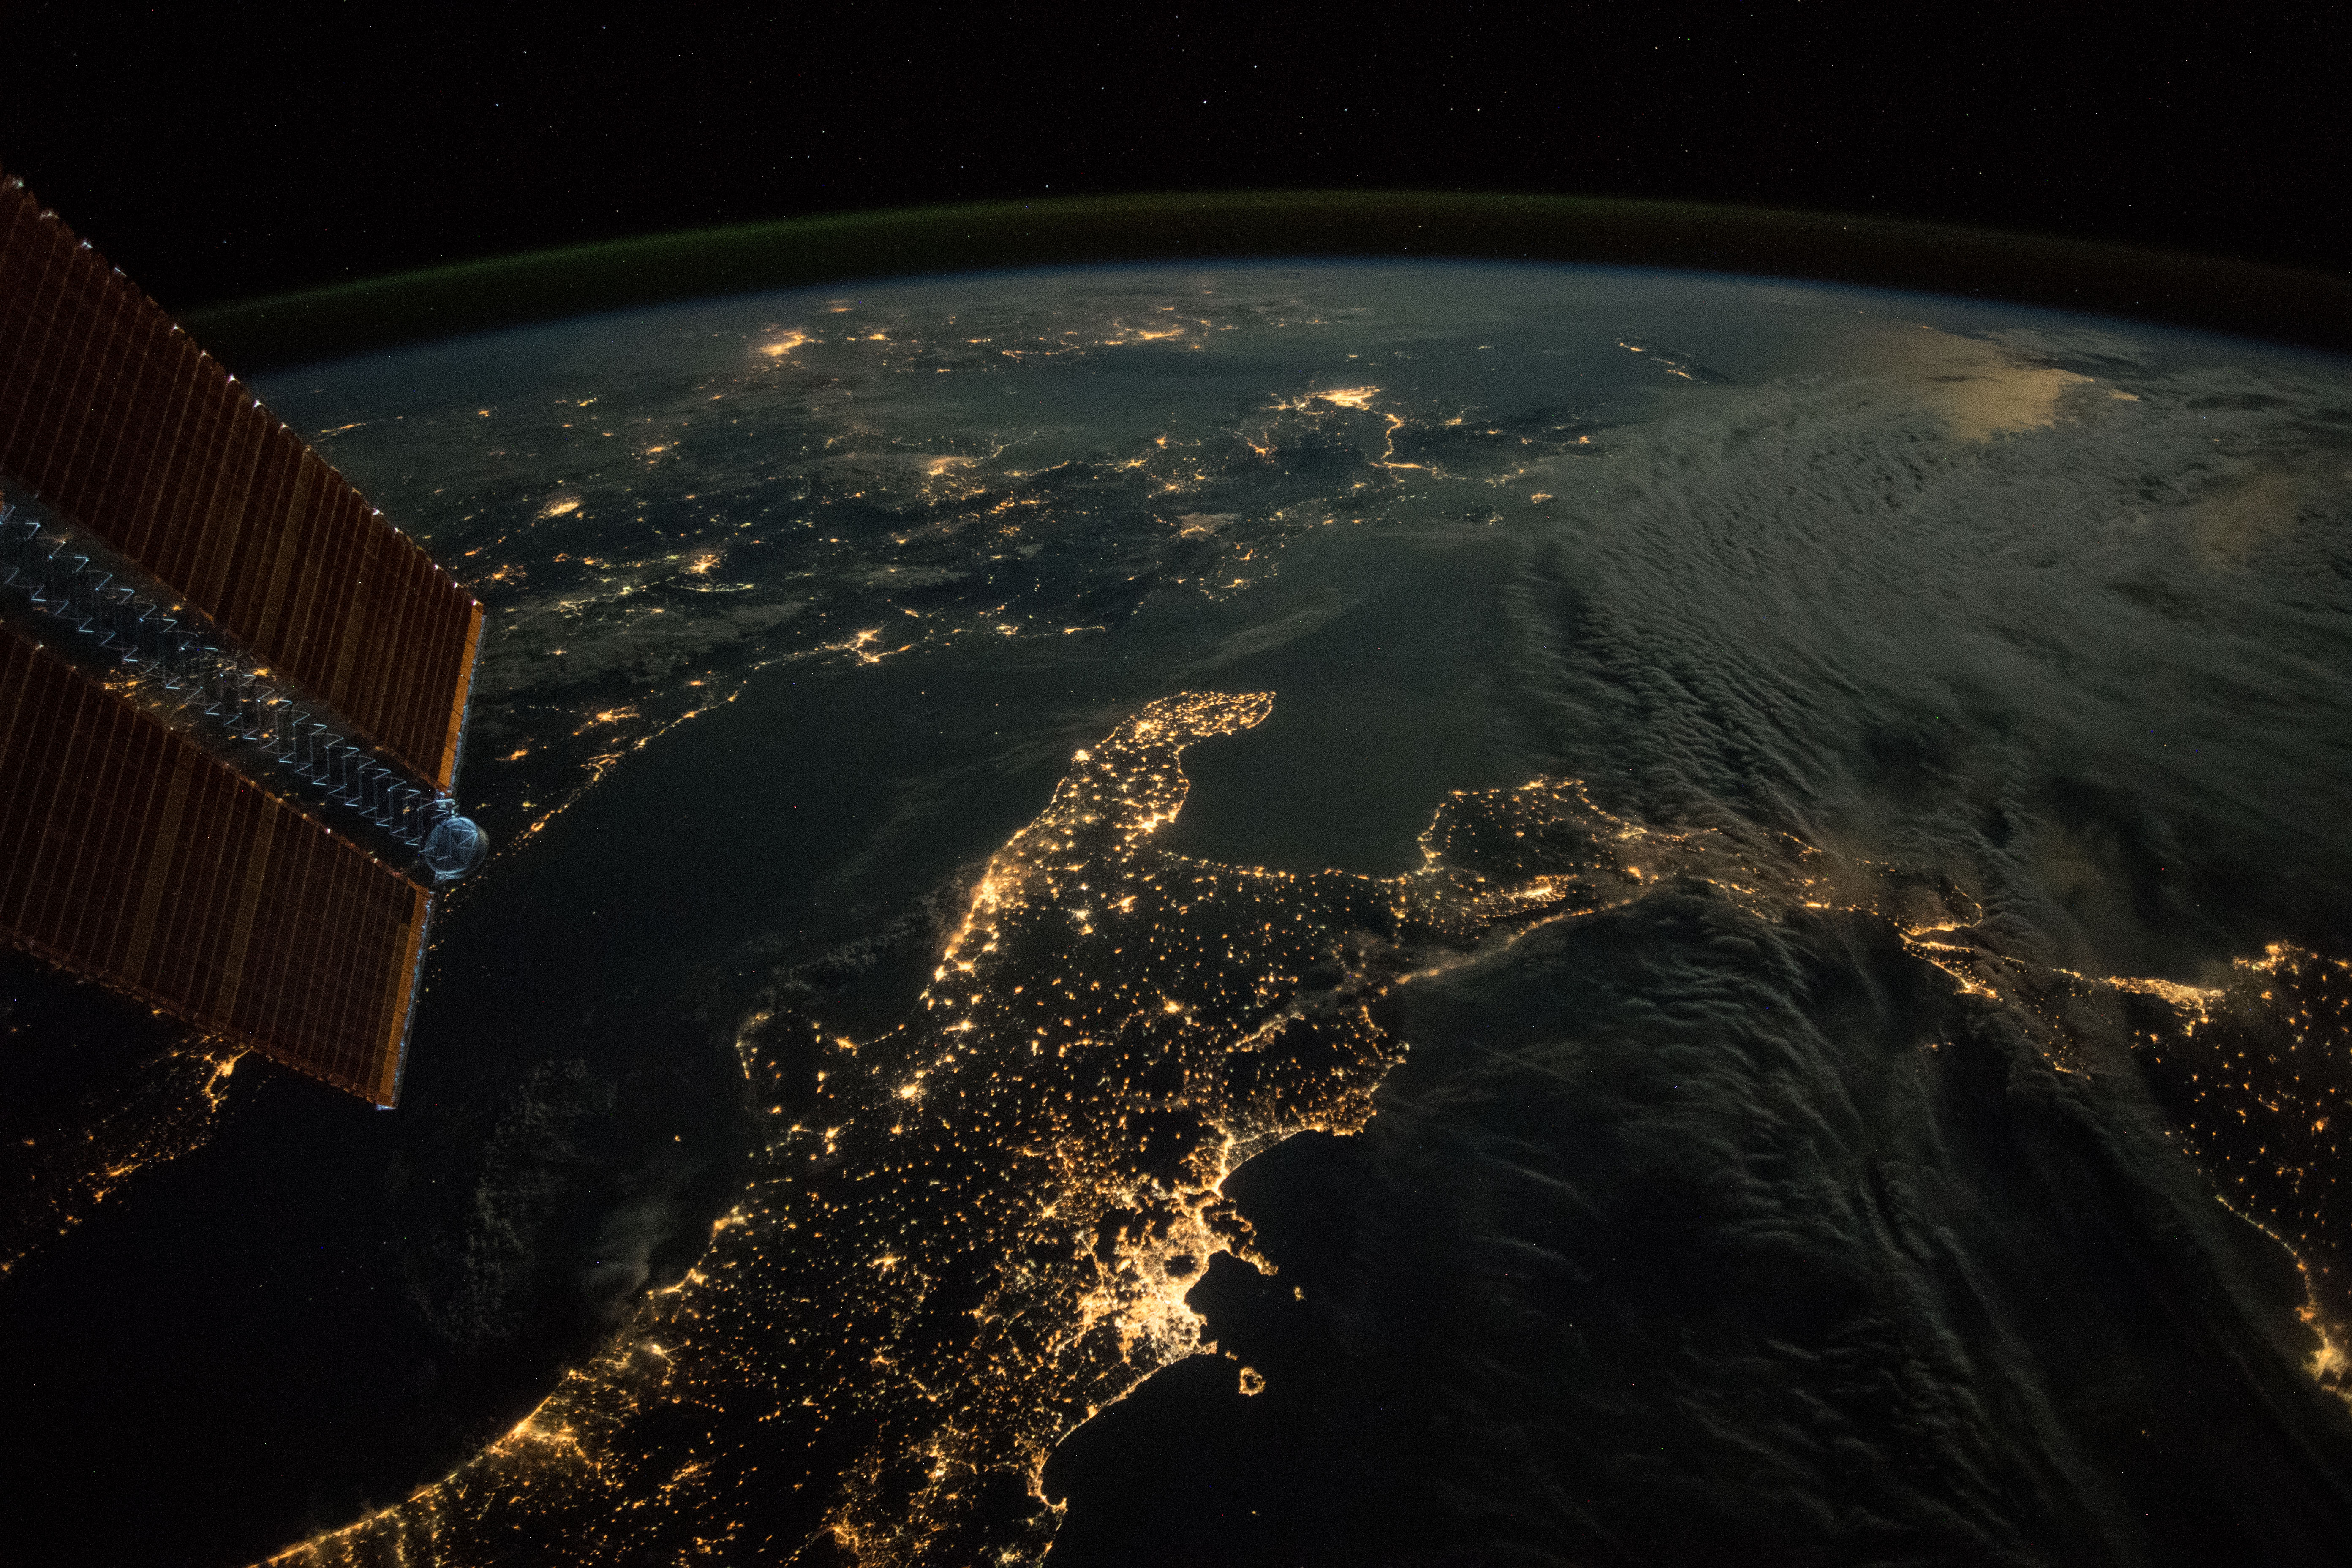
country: ITALY
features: ROME CITY, ADRIATIC SEA, IONIAN SEA, TYRRHENIAN SEA, TIRANA CITY, PODGORICA CITY, BARI CITY, SPLIT CITY, POTENZA CITY, SALERNO CITY
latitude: 40.4
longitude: 17.3
